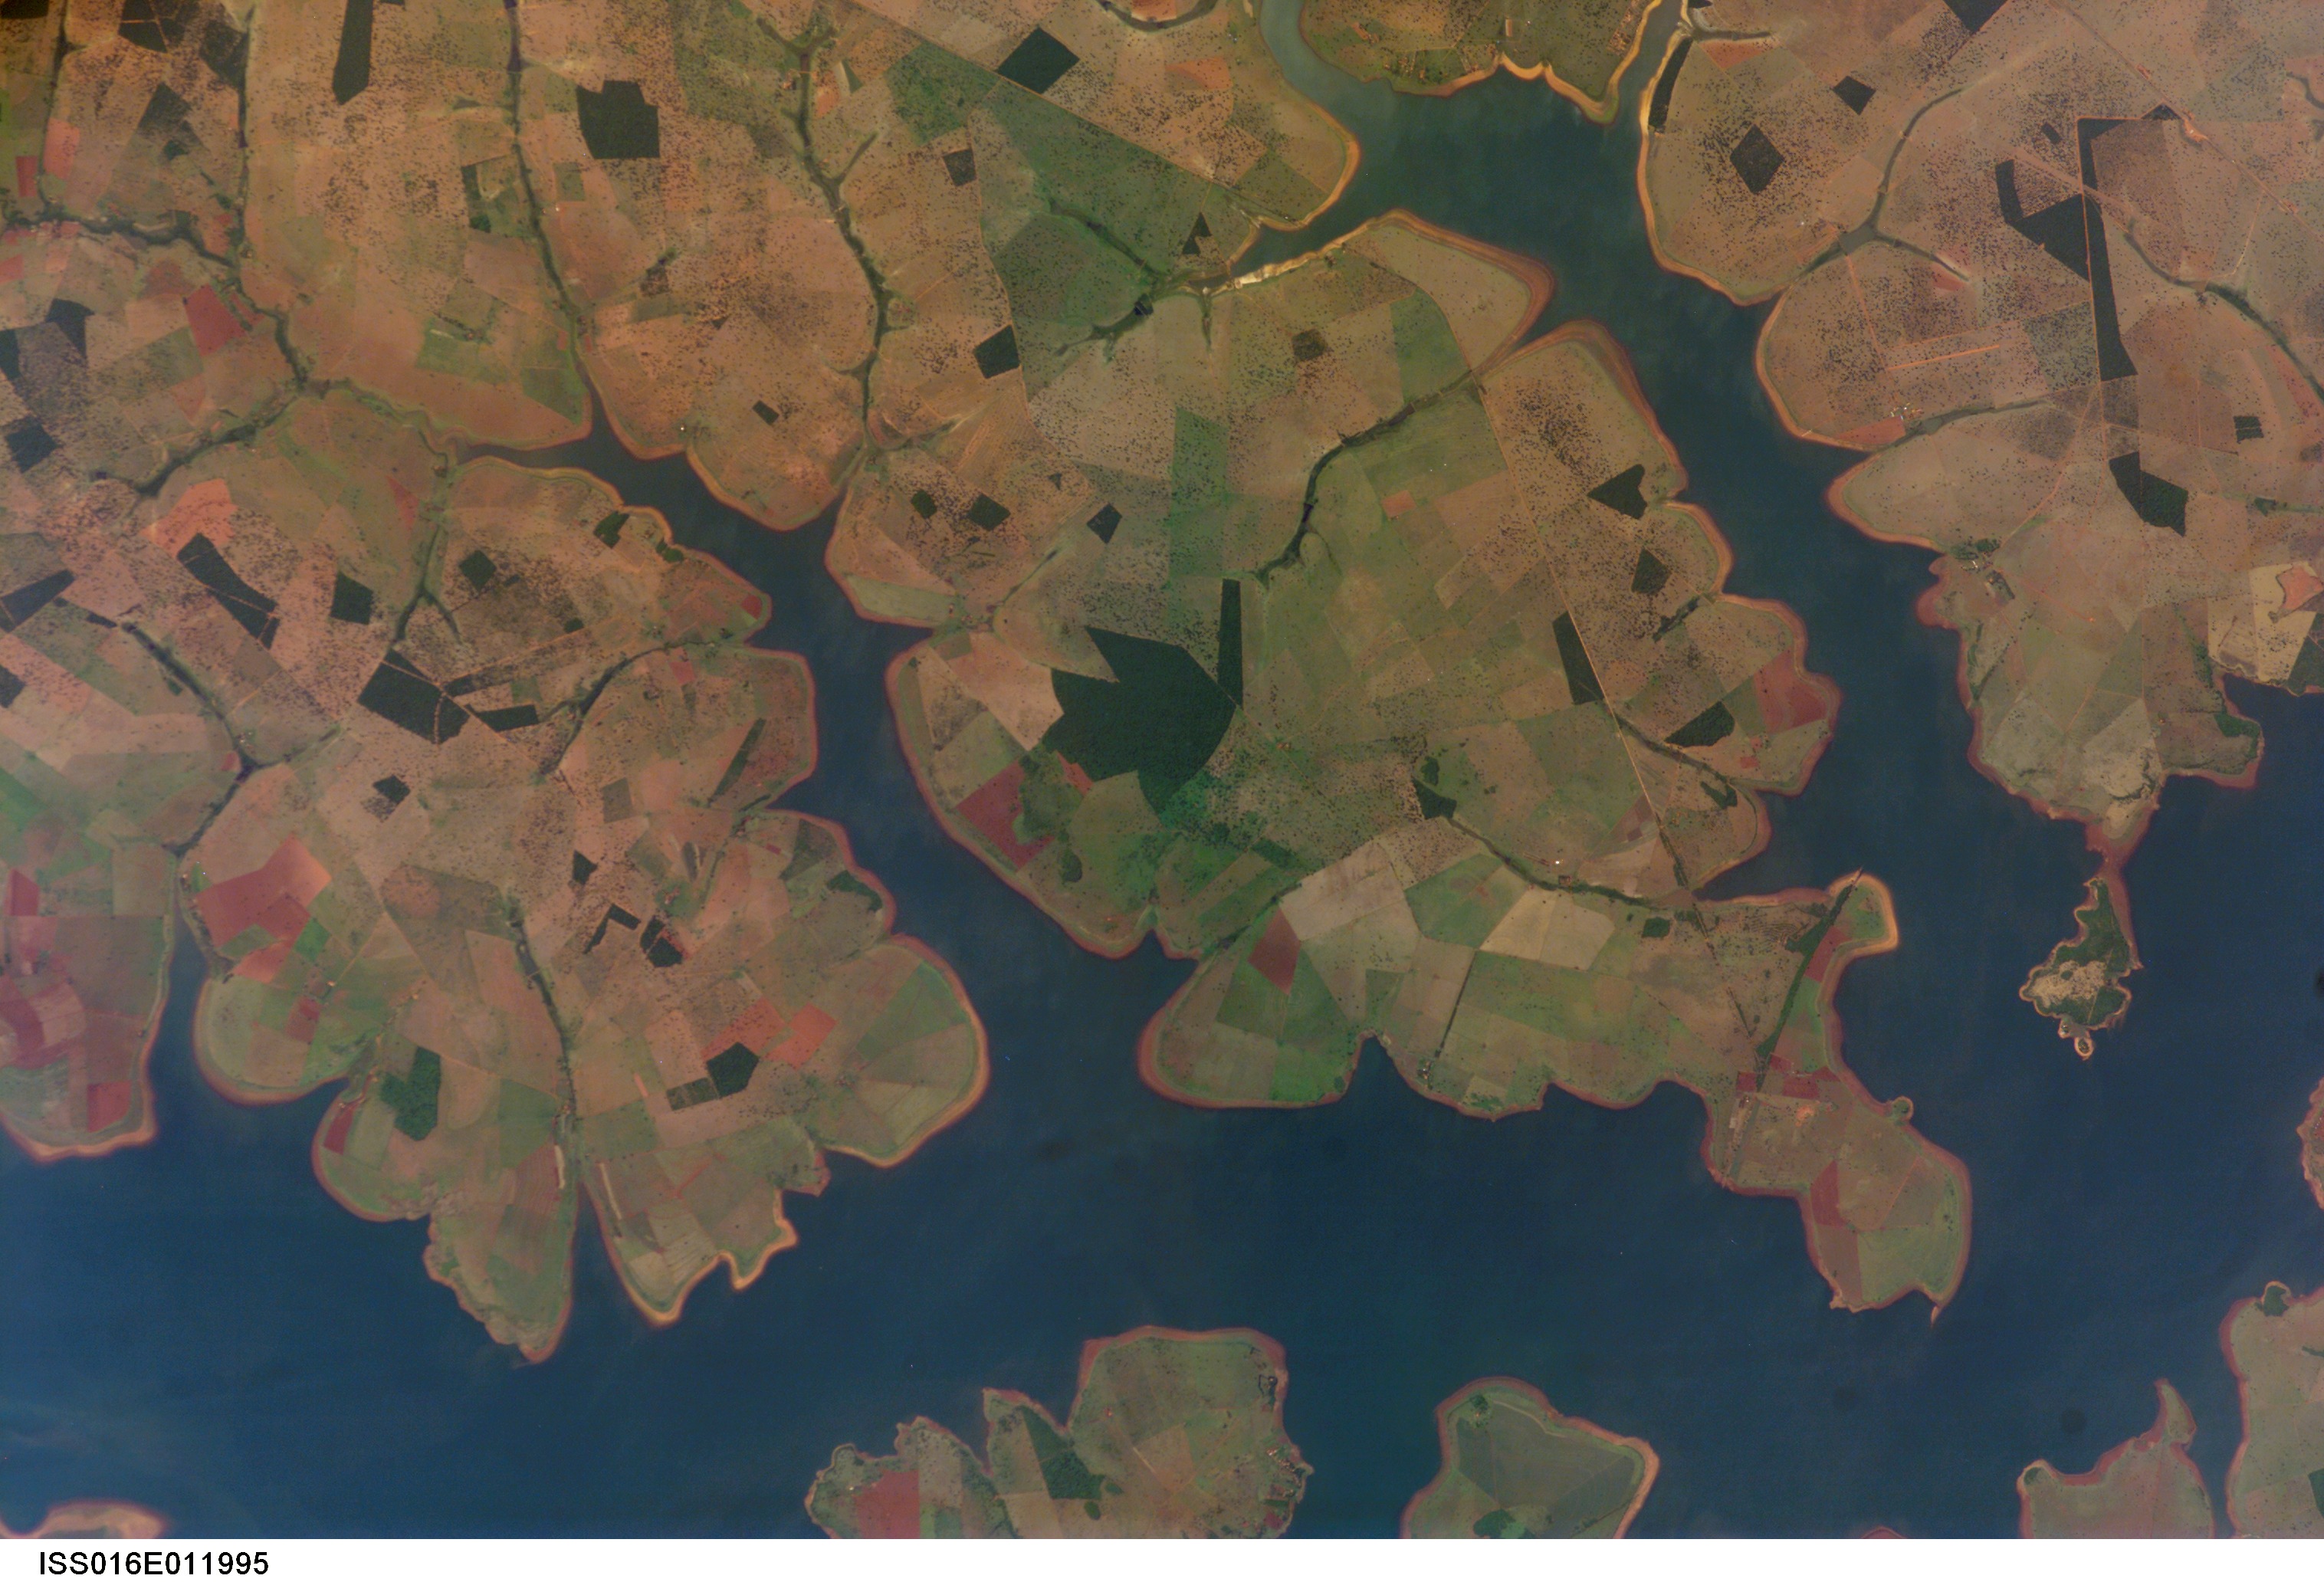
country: BRAZIL
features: PARANAIBA R., AGR.
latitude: -18.9
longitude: -50.4
